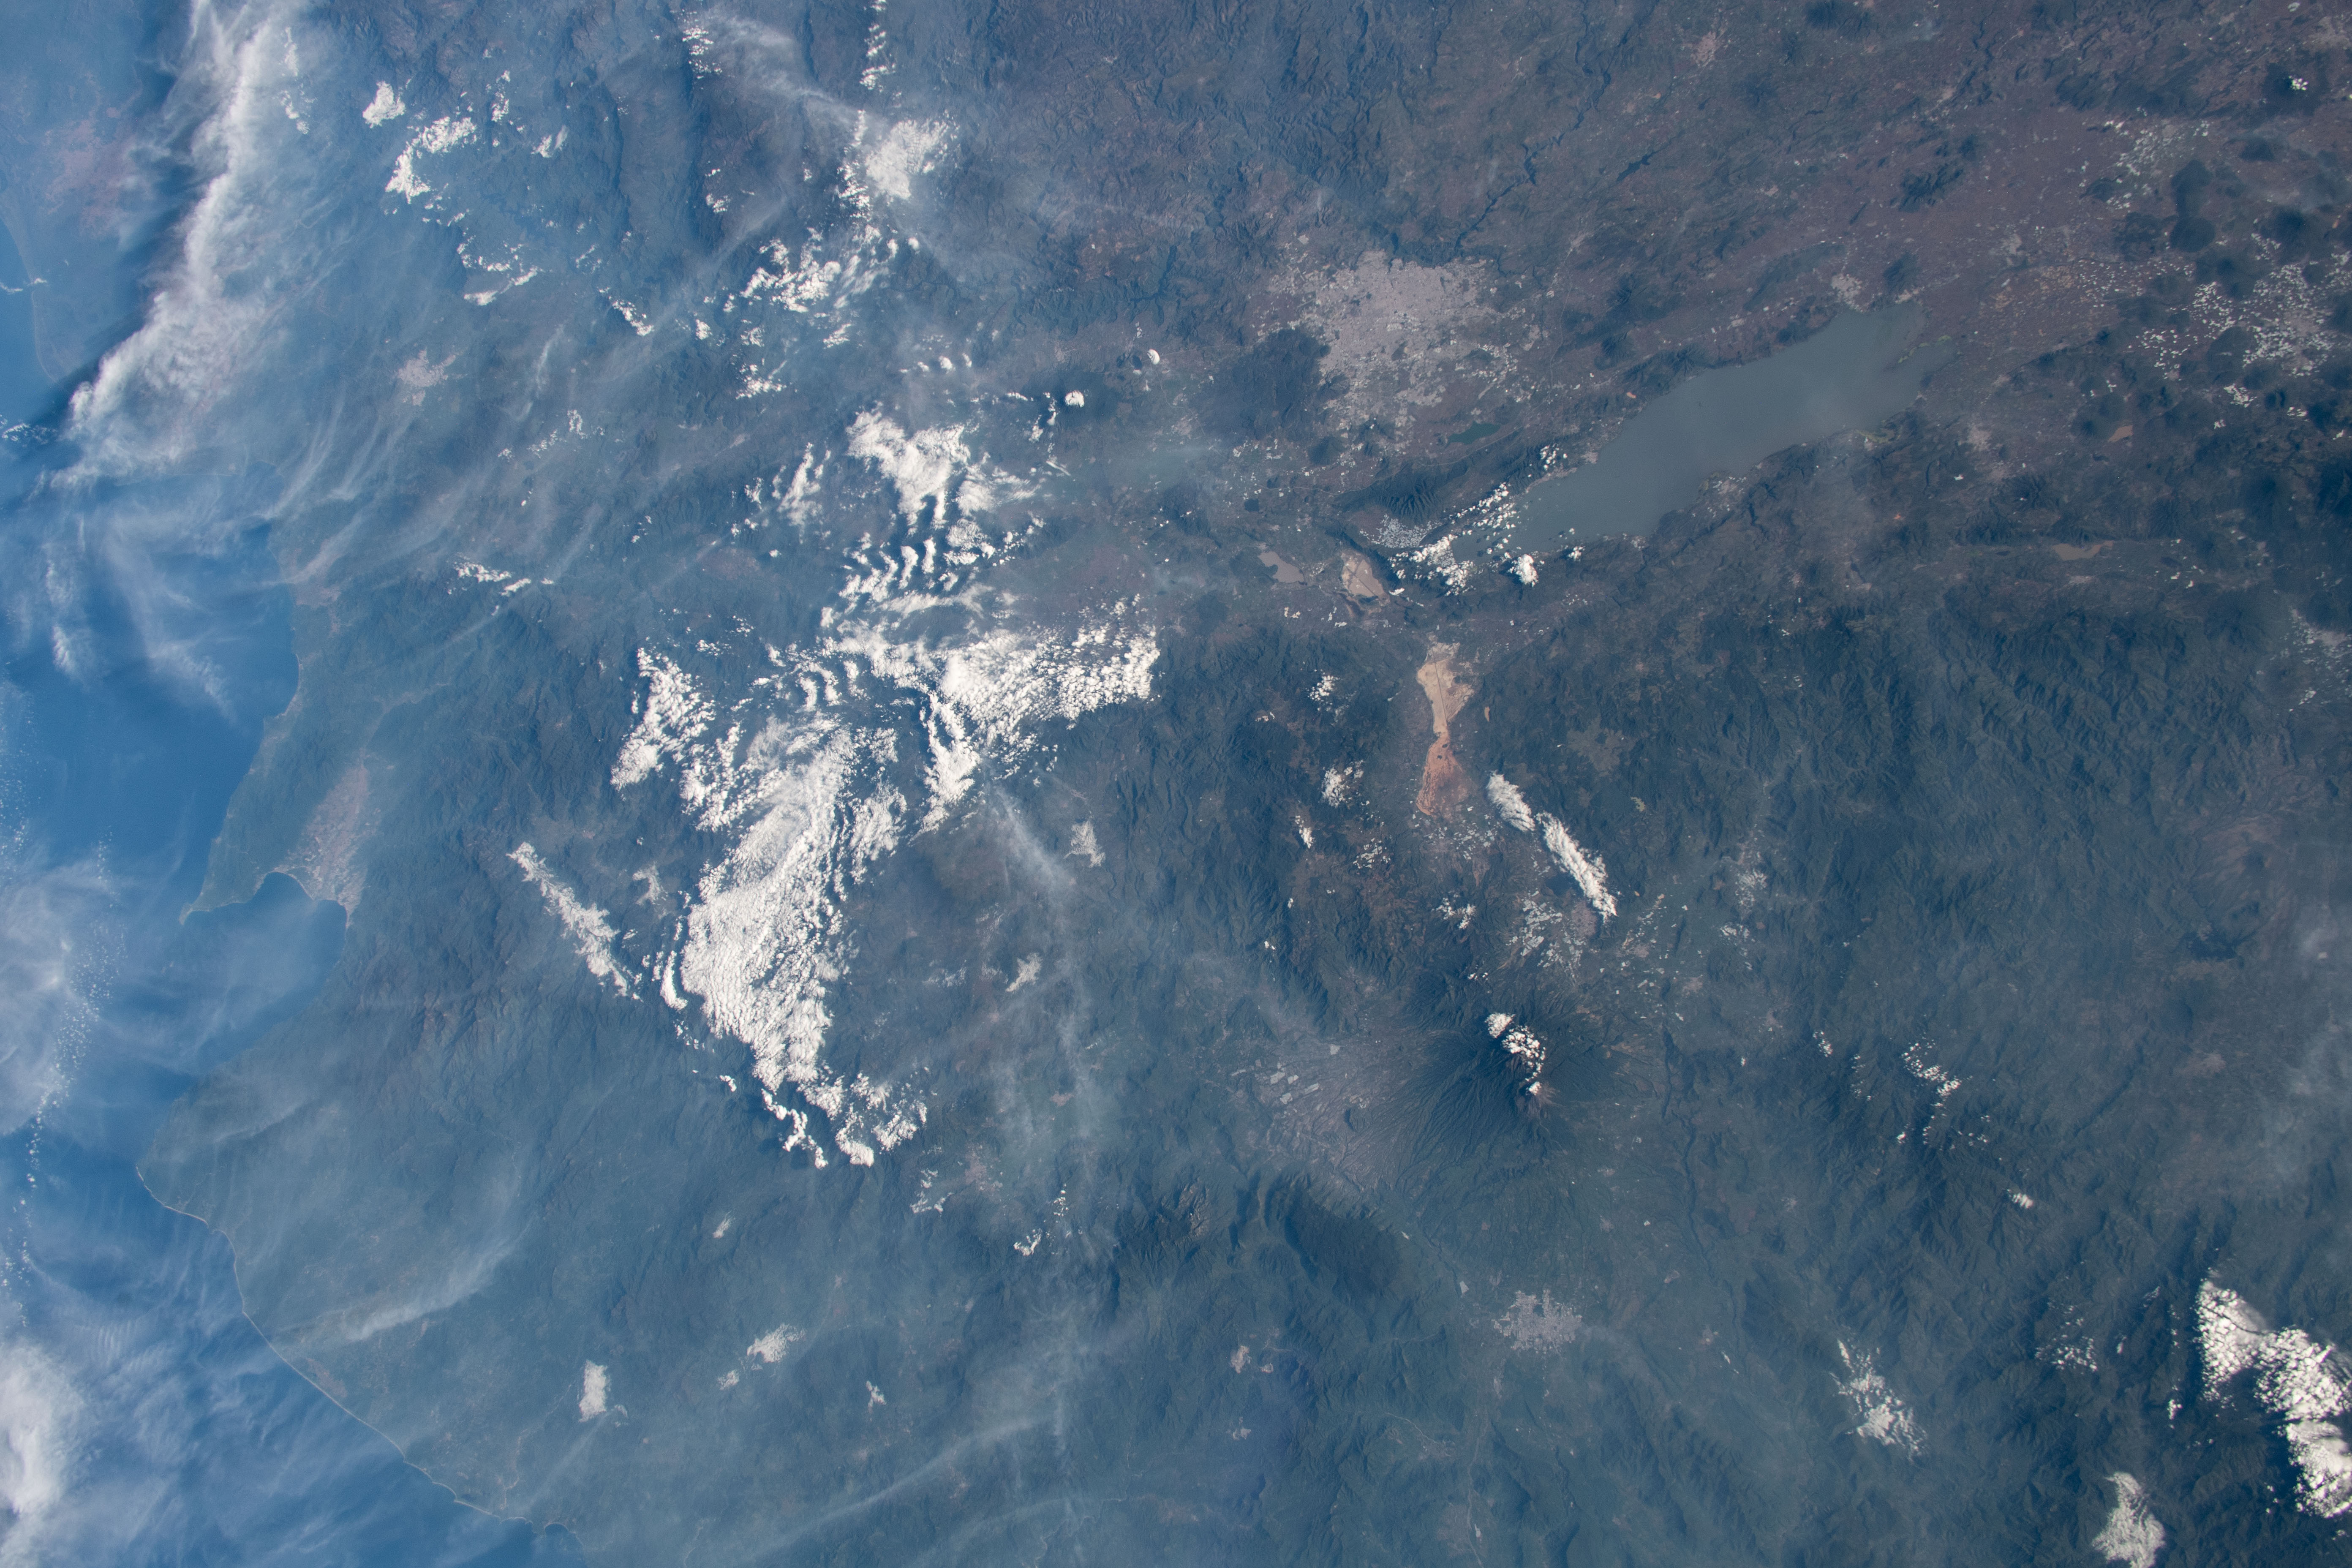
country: MEXICO
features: LAGUNA DE CHAPALA, JALISCO, LAGUNA SAYUTA
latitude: 20.0
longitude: -103.5
